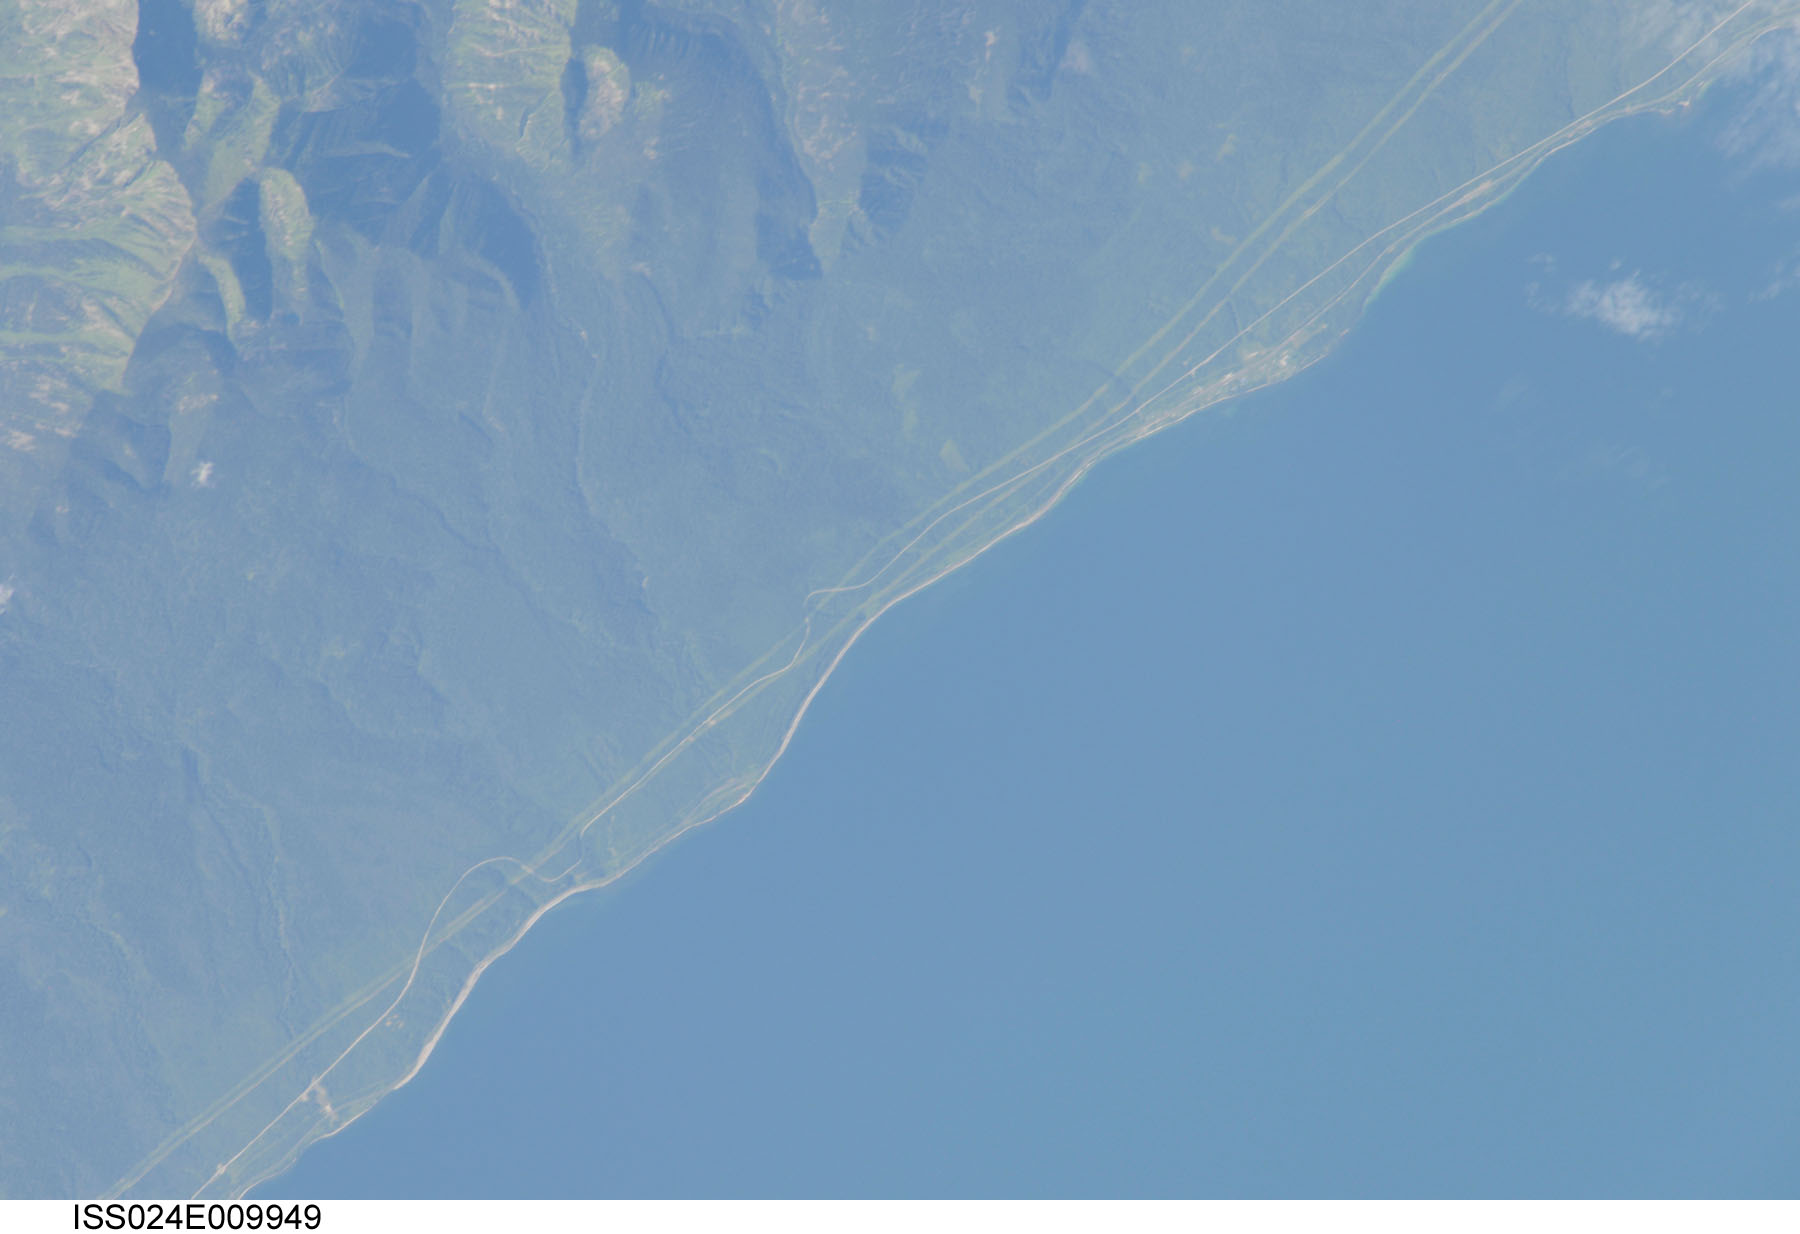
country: RUSSIAN FEDERATION
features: L. BAIKAL LOWER SOUTHEAST COAST,ROADS
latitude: 51.6
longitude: 105.3
